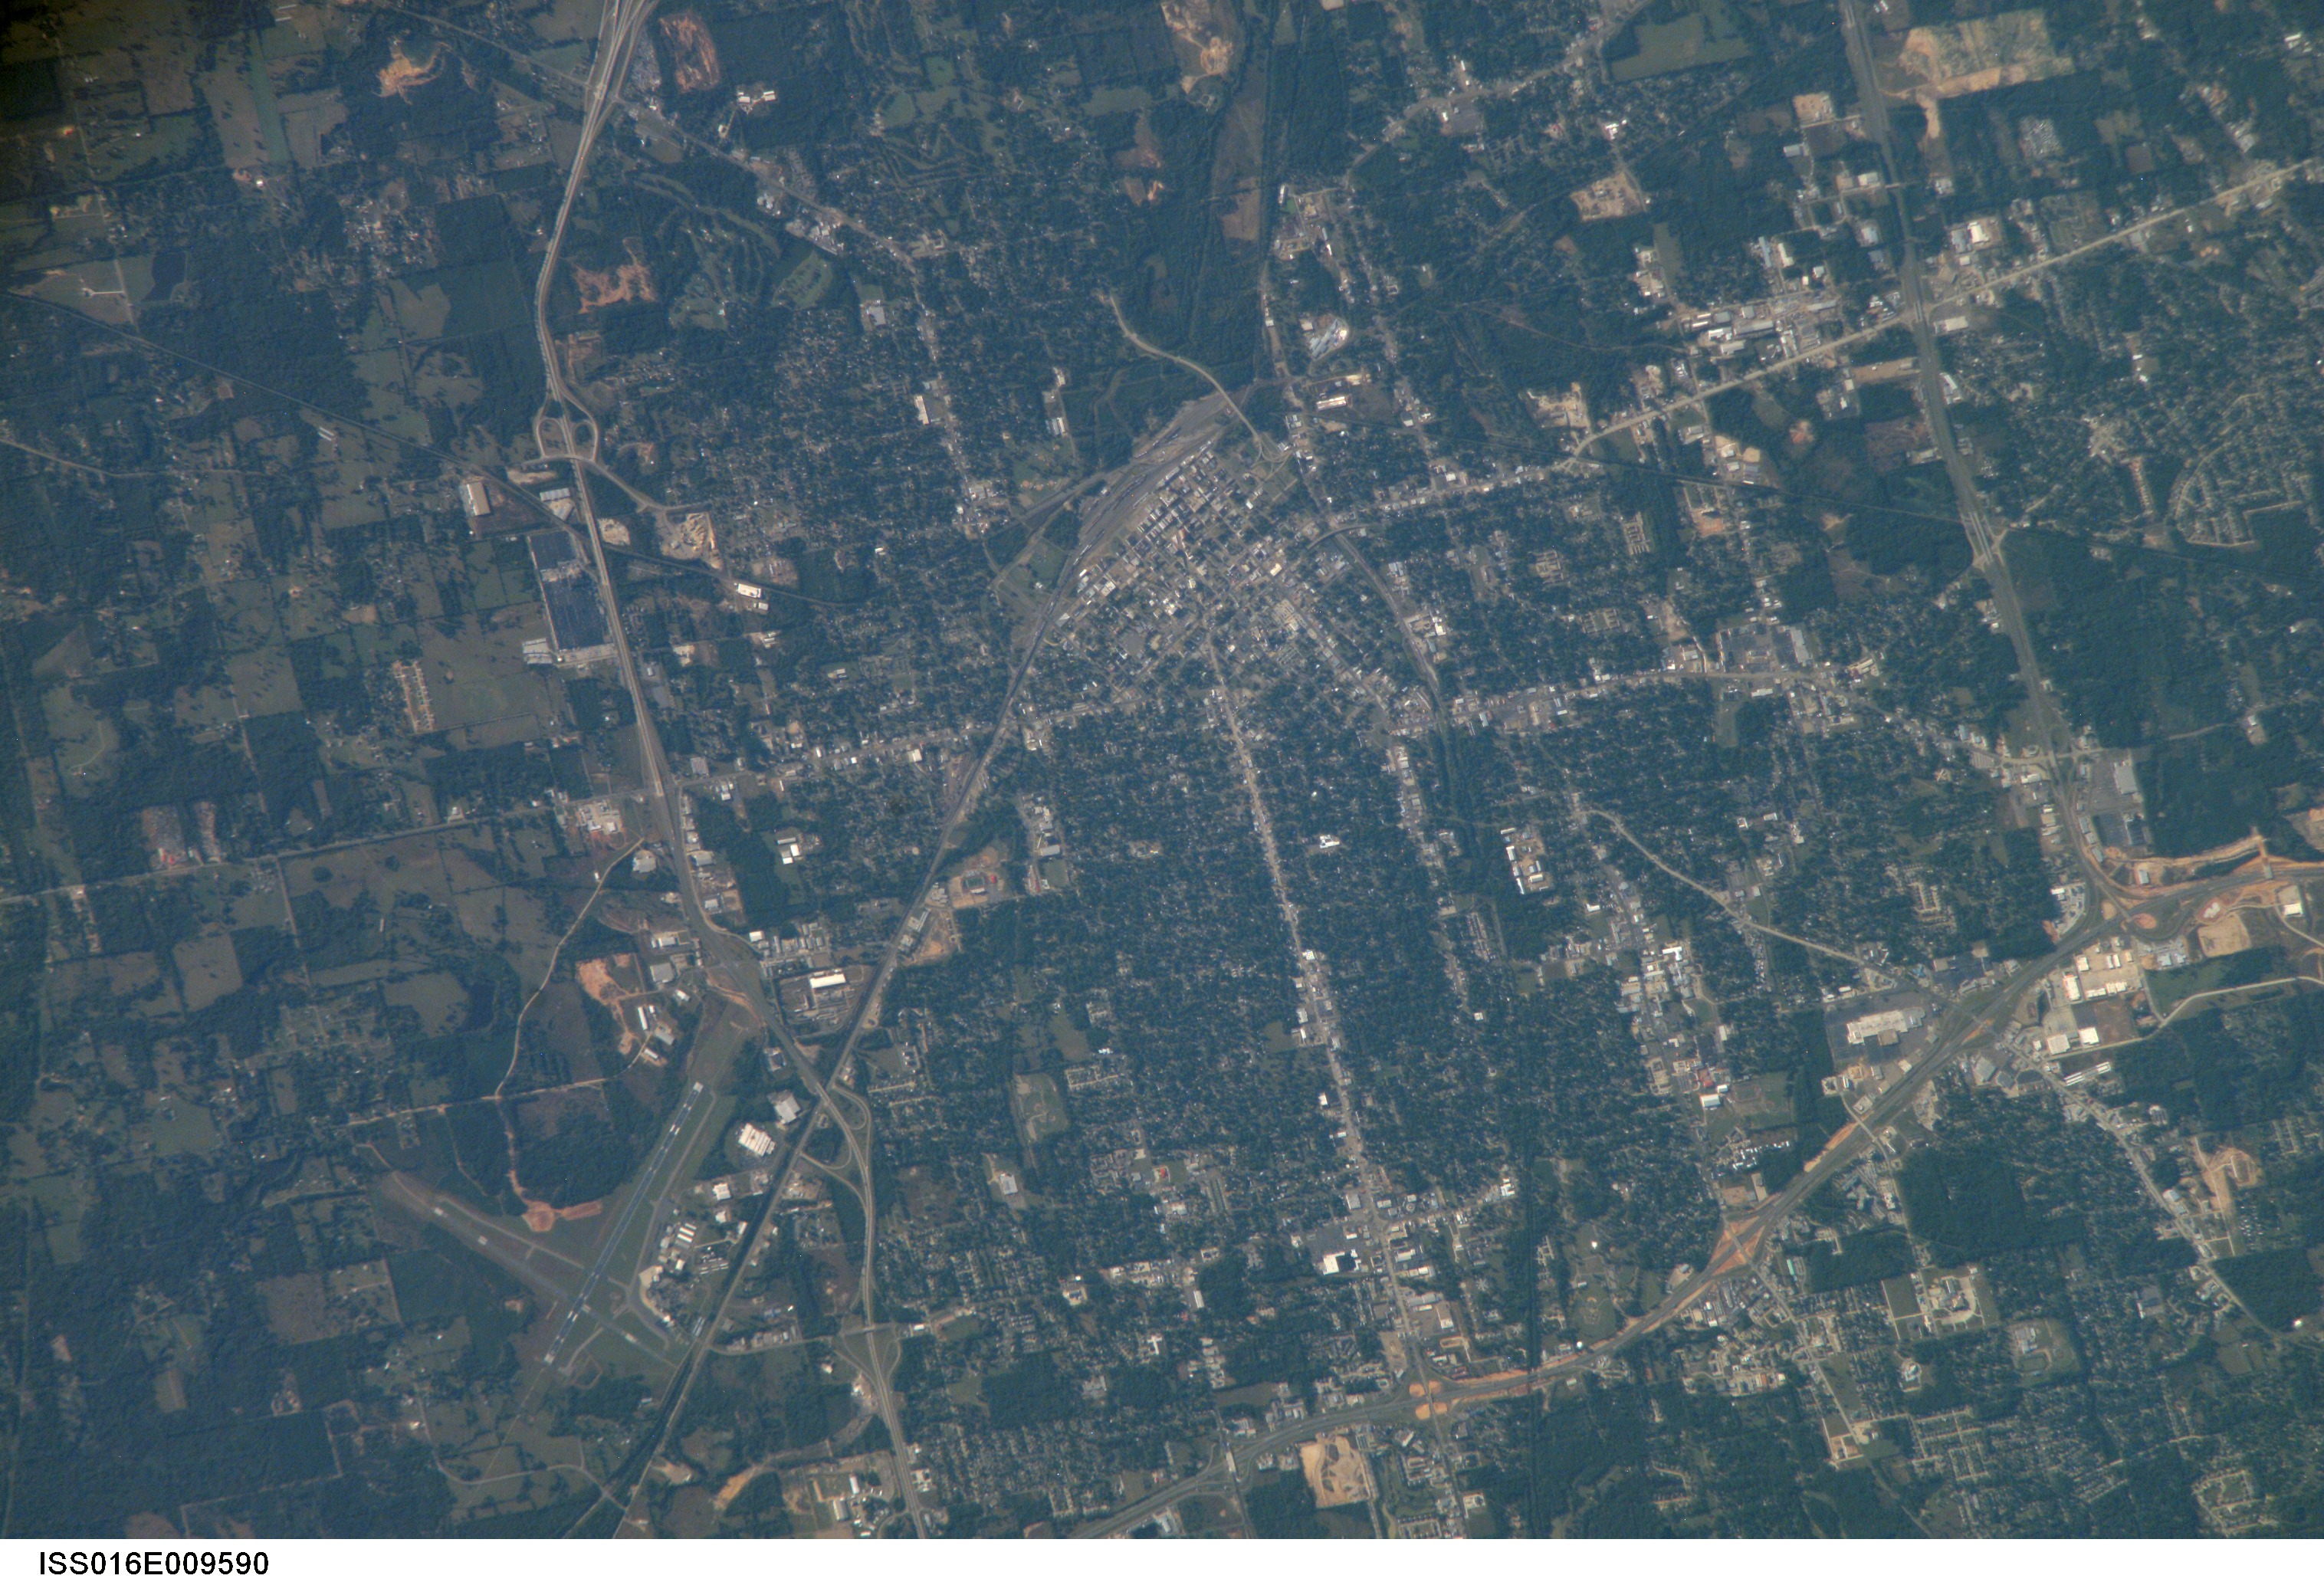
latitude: 33.4
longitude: -94.0
